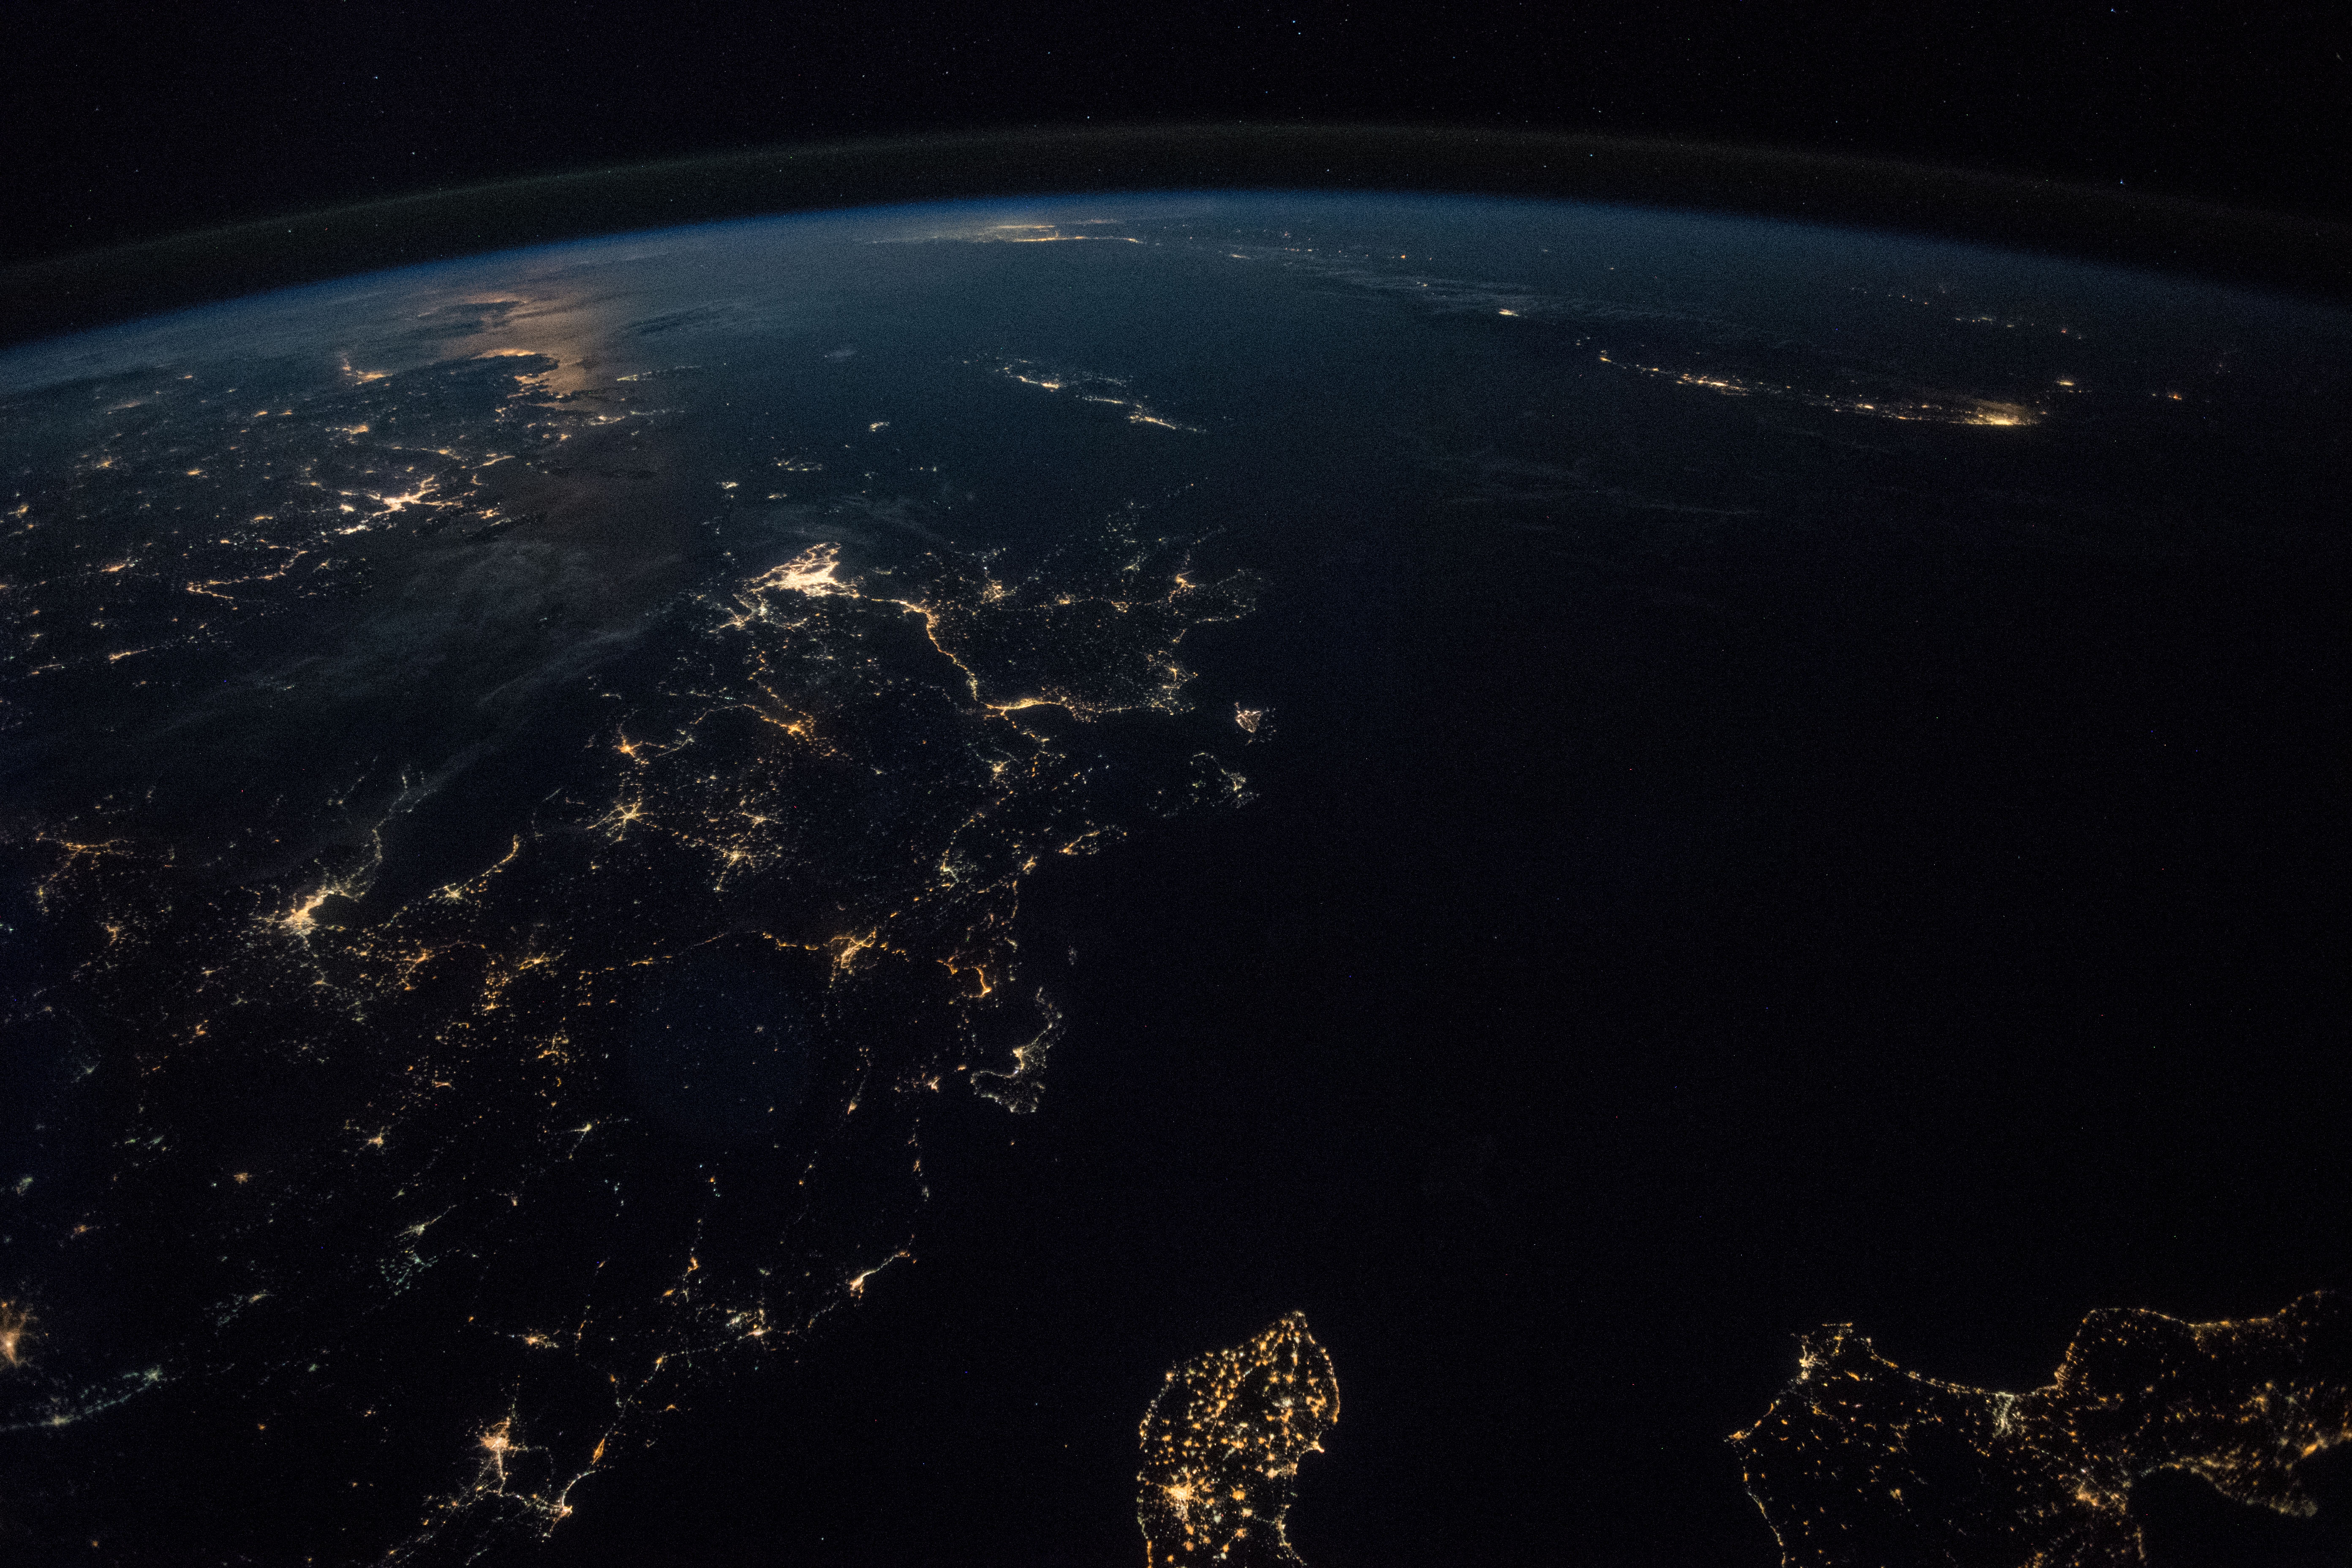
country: GREECE
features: IONIAN SEA, ADRIATIC SEA, LECCE, ANTIPAXOI, PREVEZA, MEDITERRANEAN SEA, NIGHT, EARTH LIMB
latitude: 38.4
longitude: 20.6
